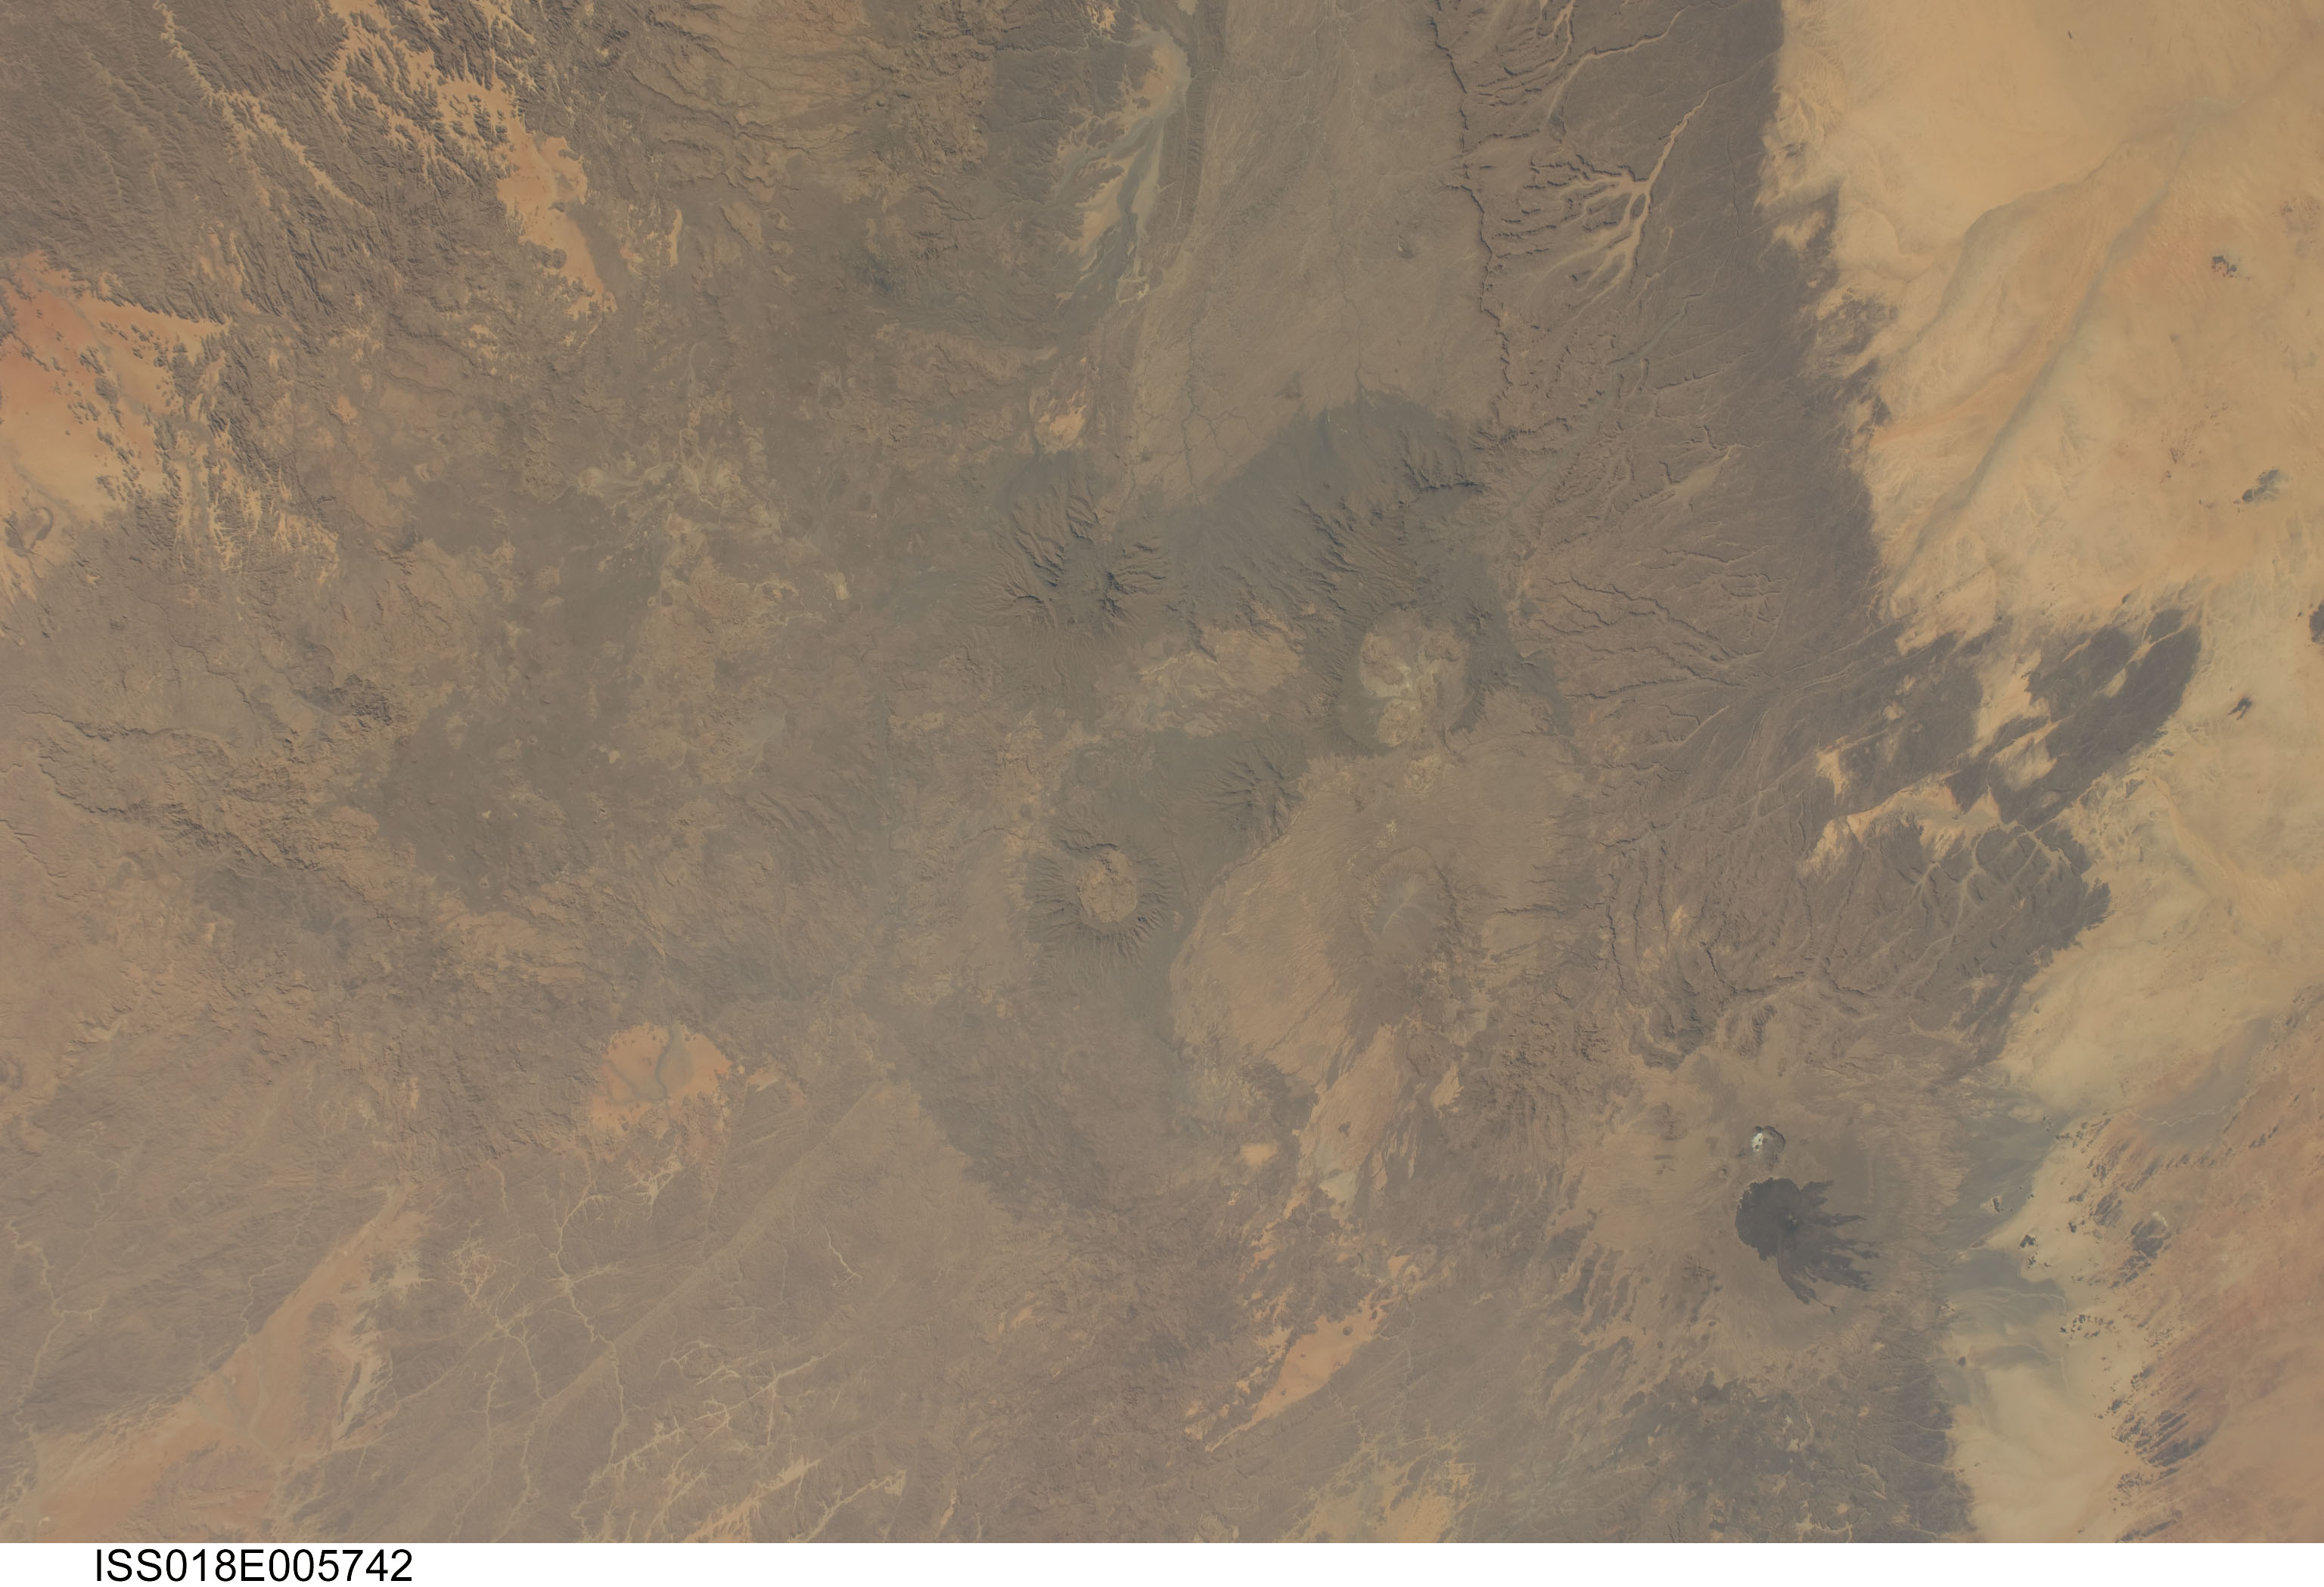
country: CHAD
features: PIC TOUSIDE VOLCANO, TIBESTI MTS.
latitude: 21.0
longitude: 17.8
